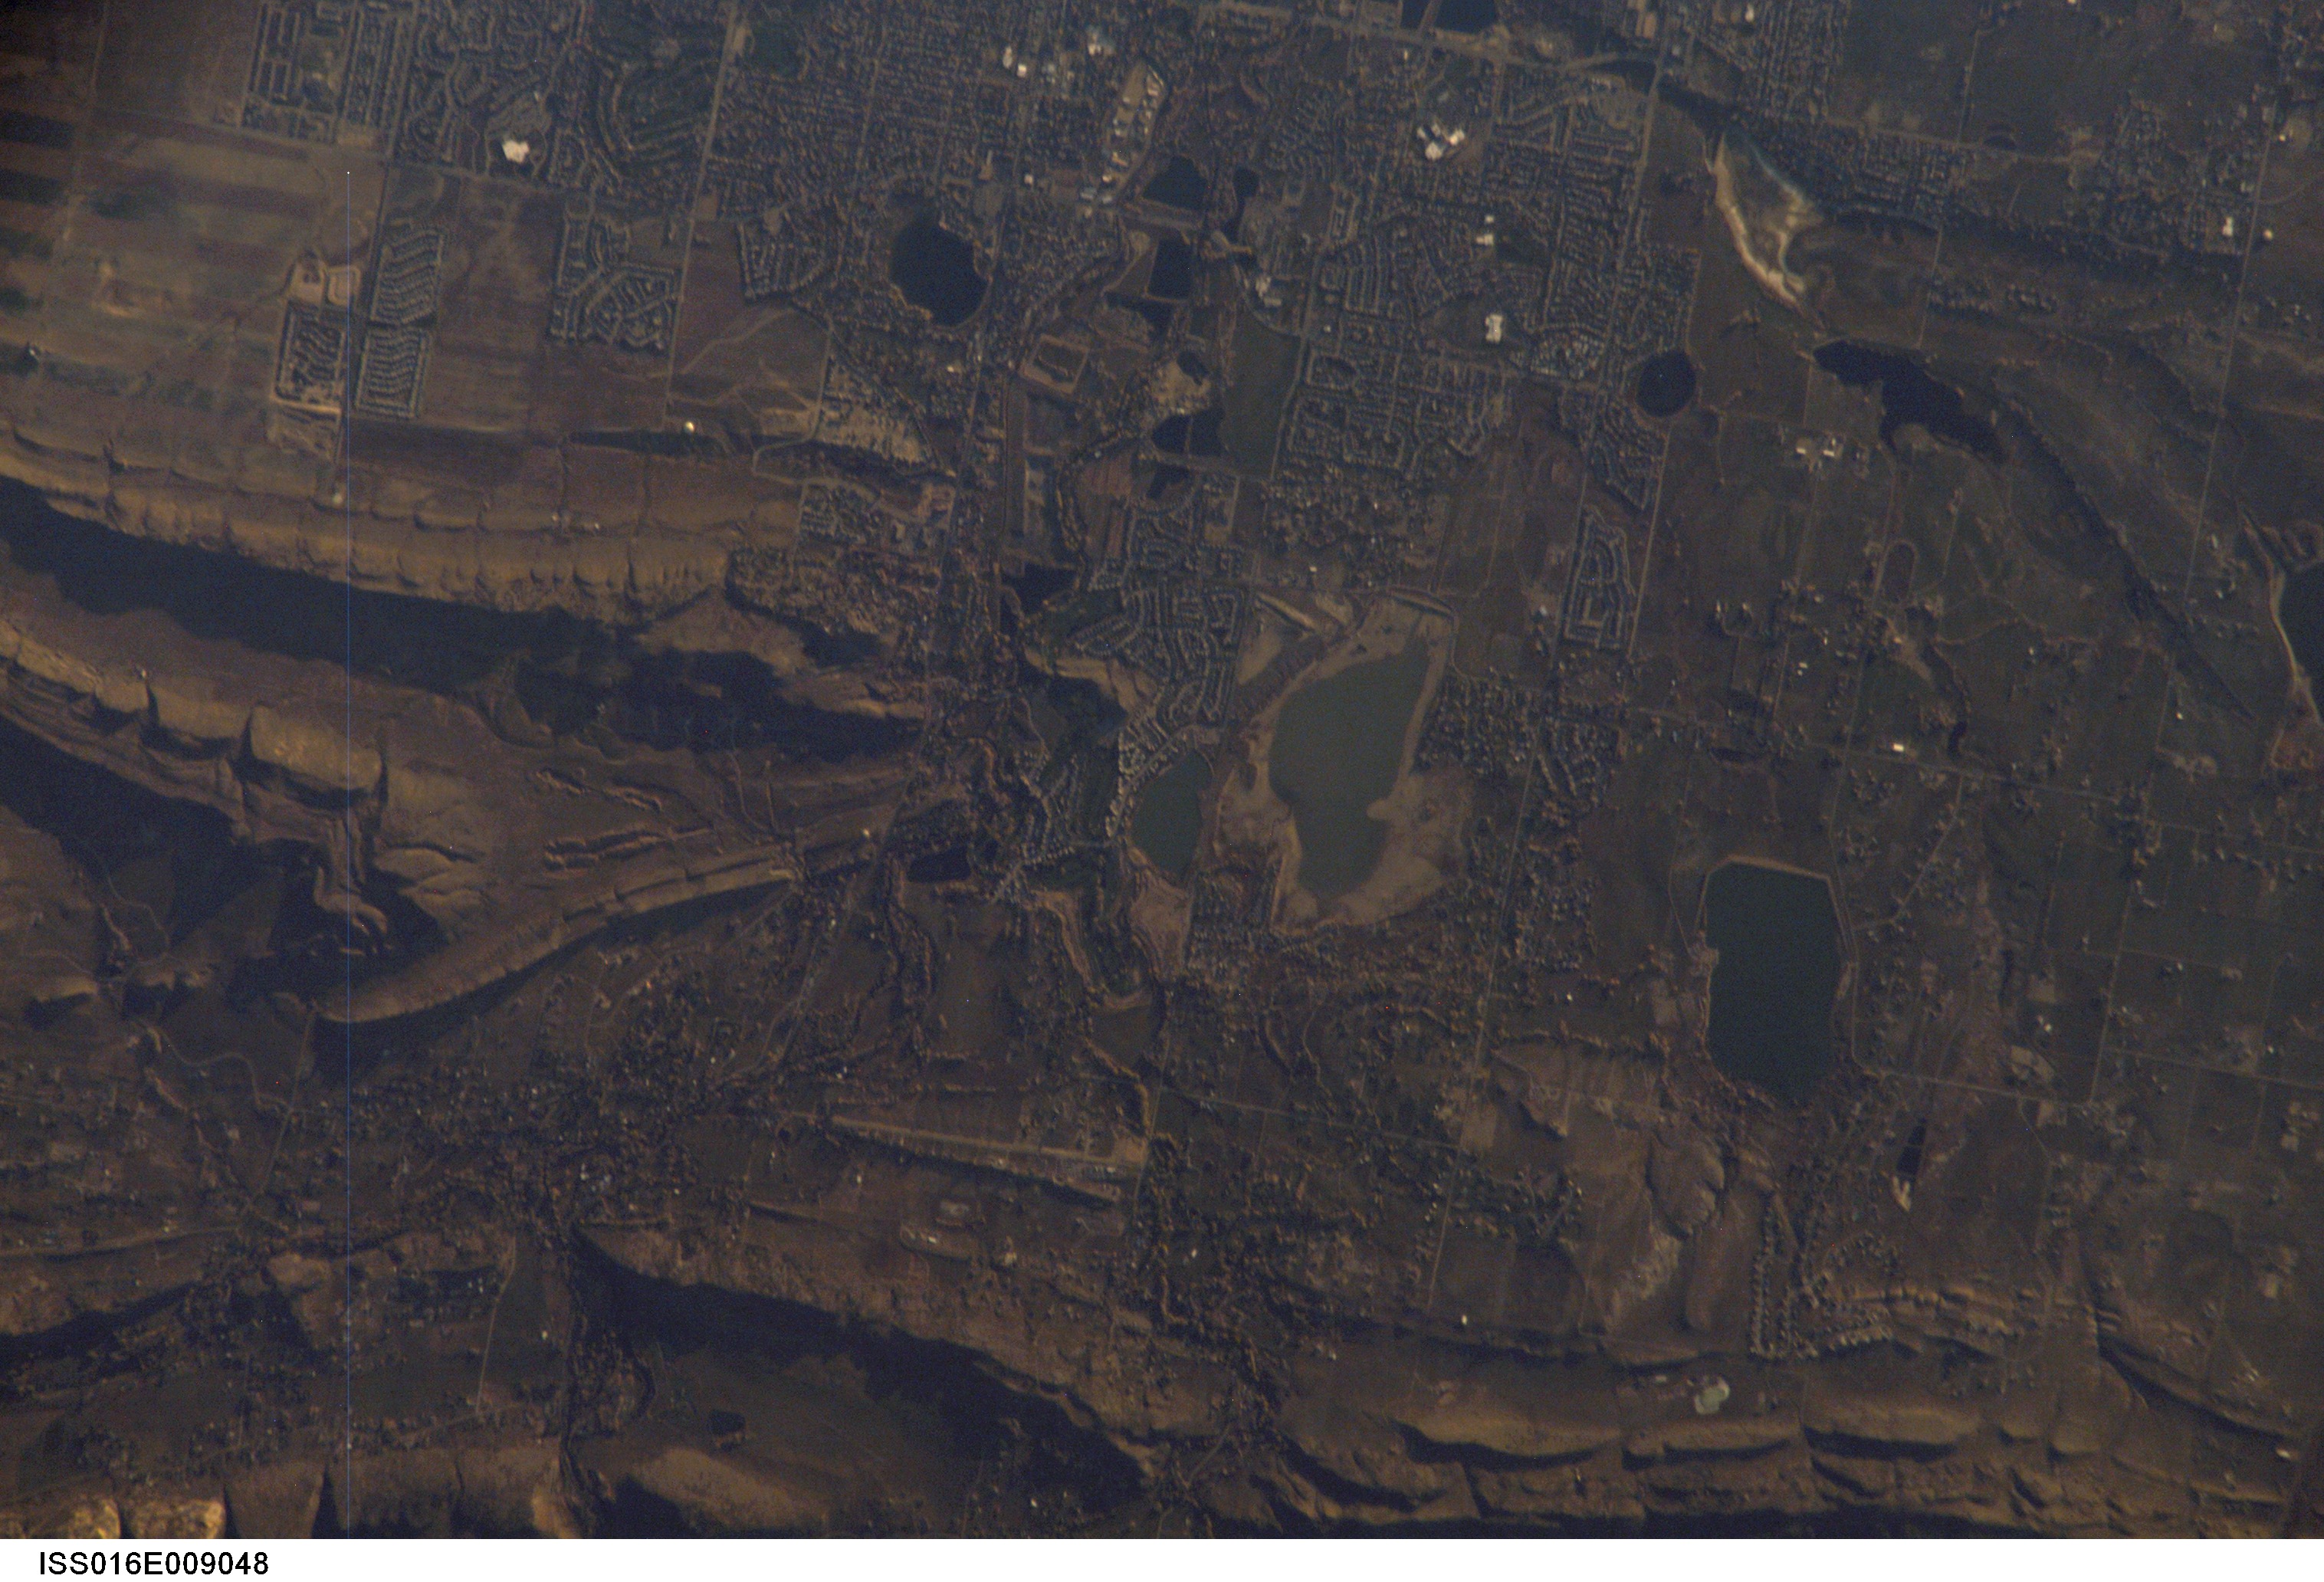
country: USA-COLORADO
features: LOVELAND, BOEDECKER L, RIDGES
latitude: 40.4
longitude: -105.1
